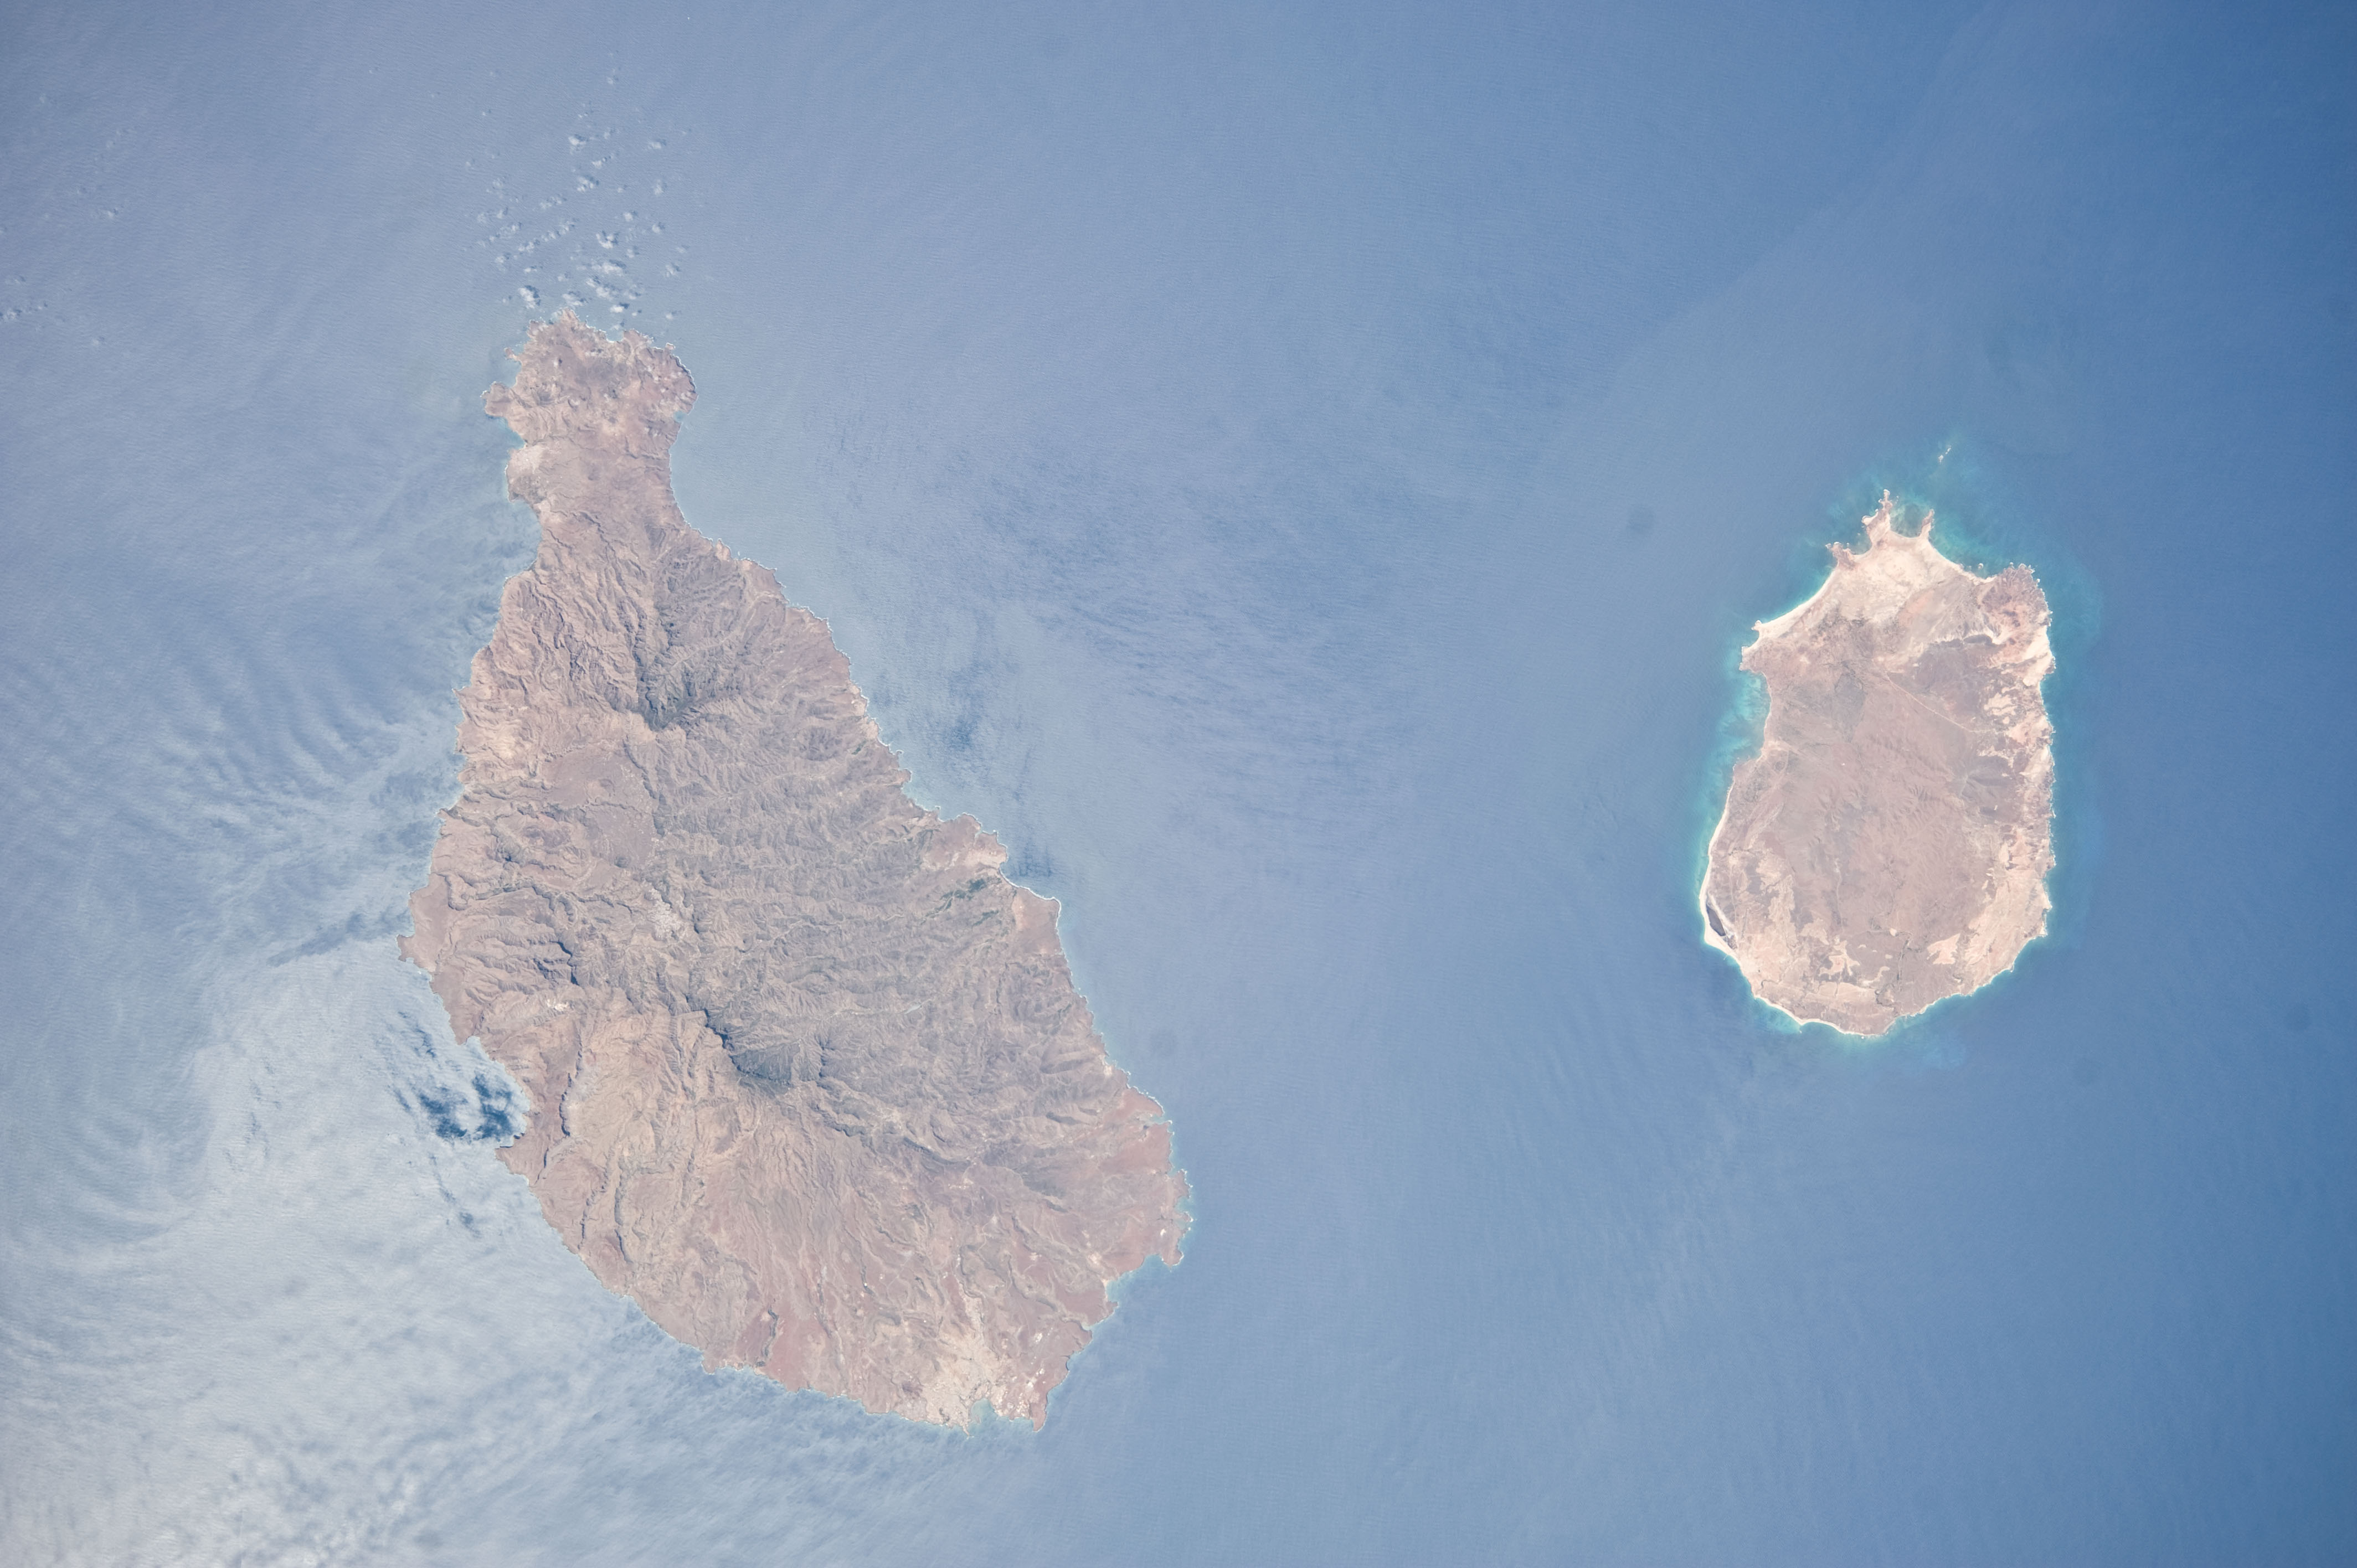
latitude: 15.2
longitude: -23.5
